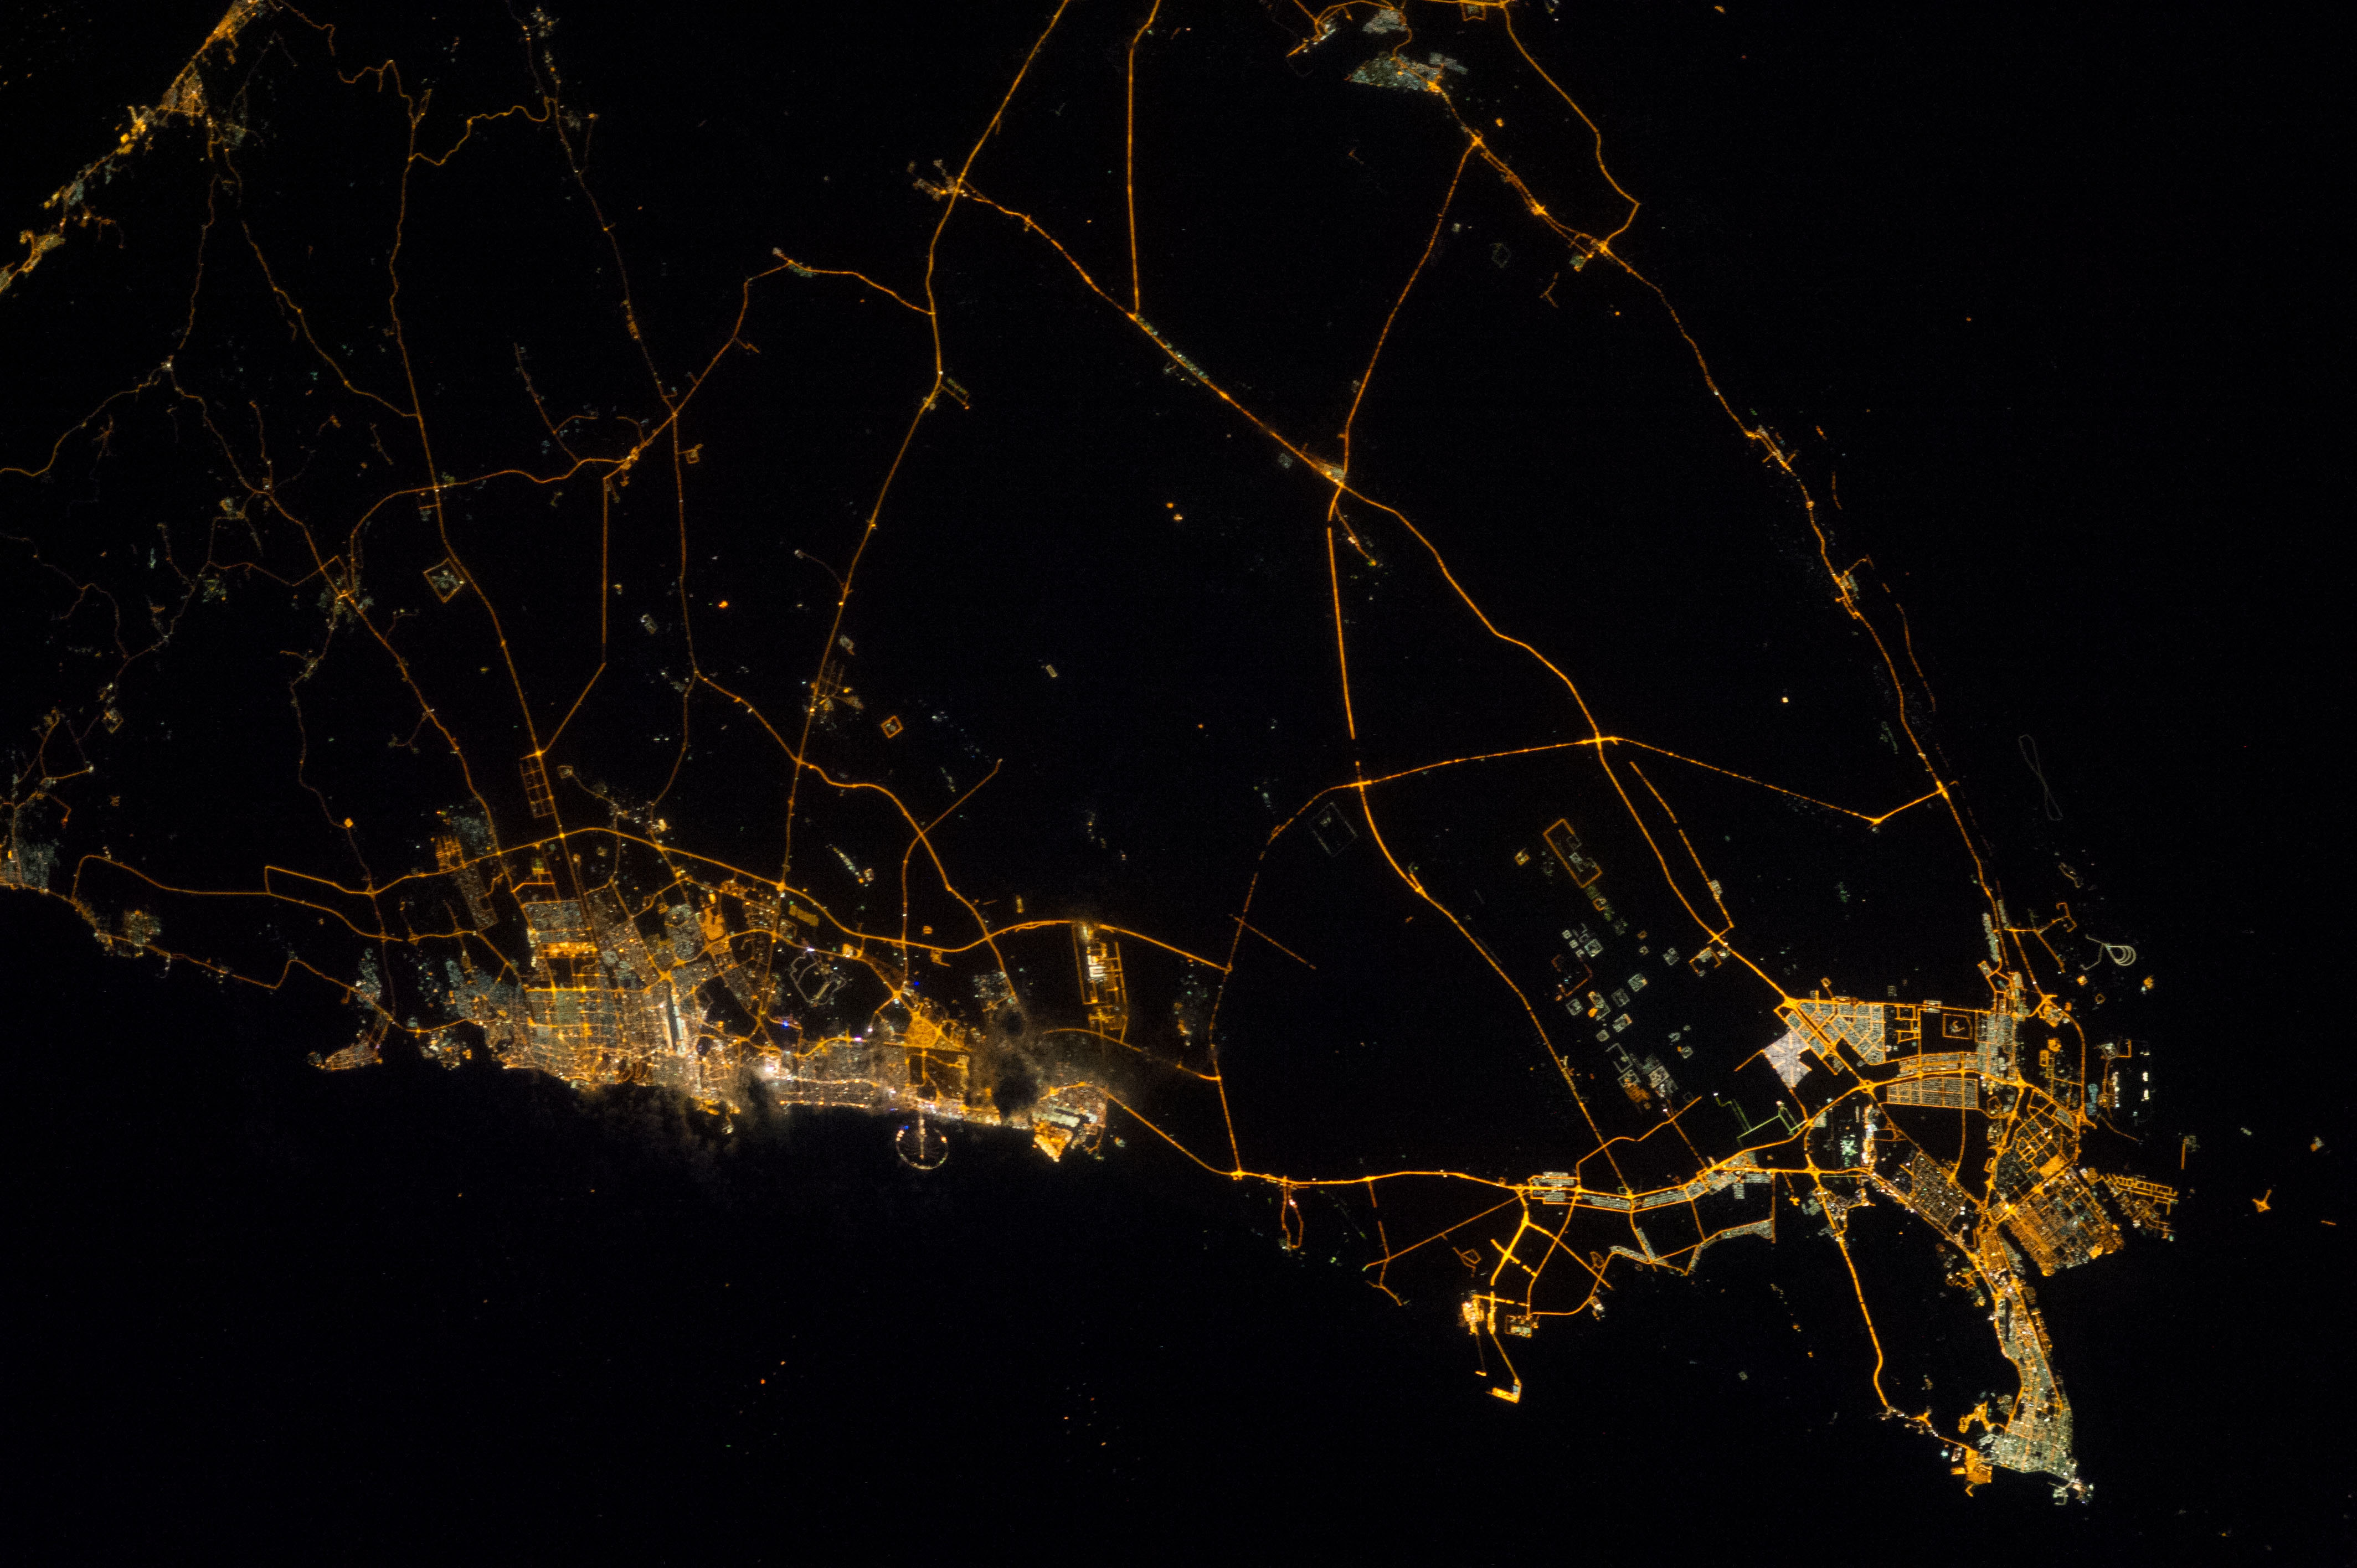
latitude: 25.0
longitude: 55.0
